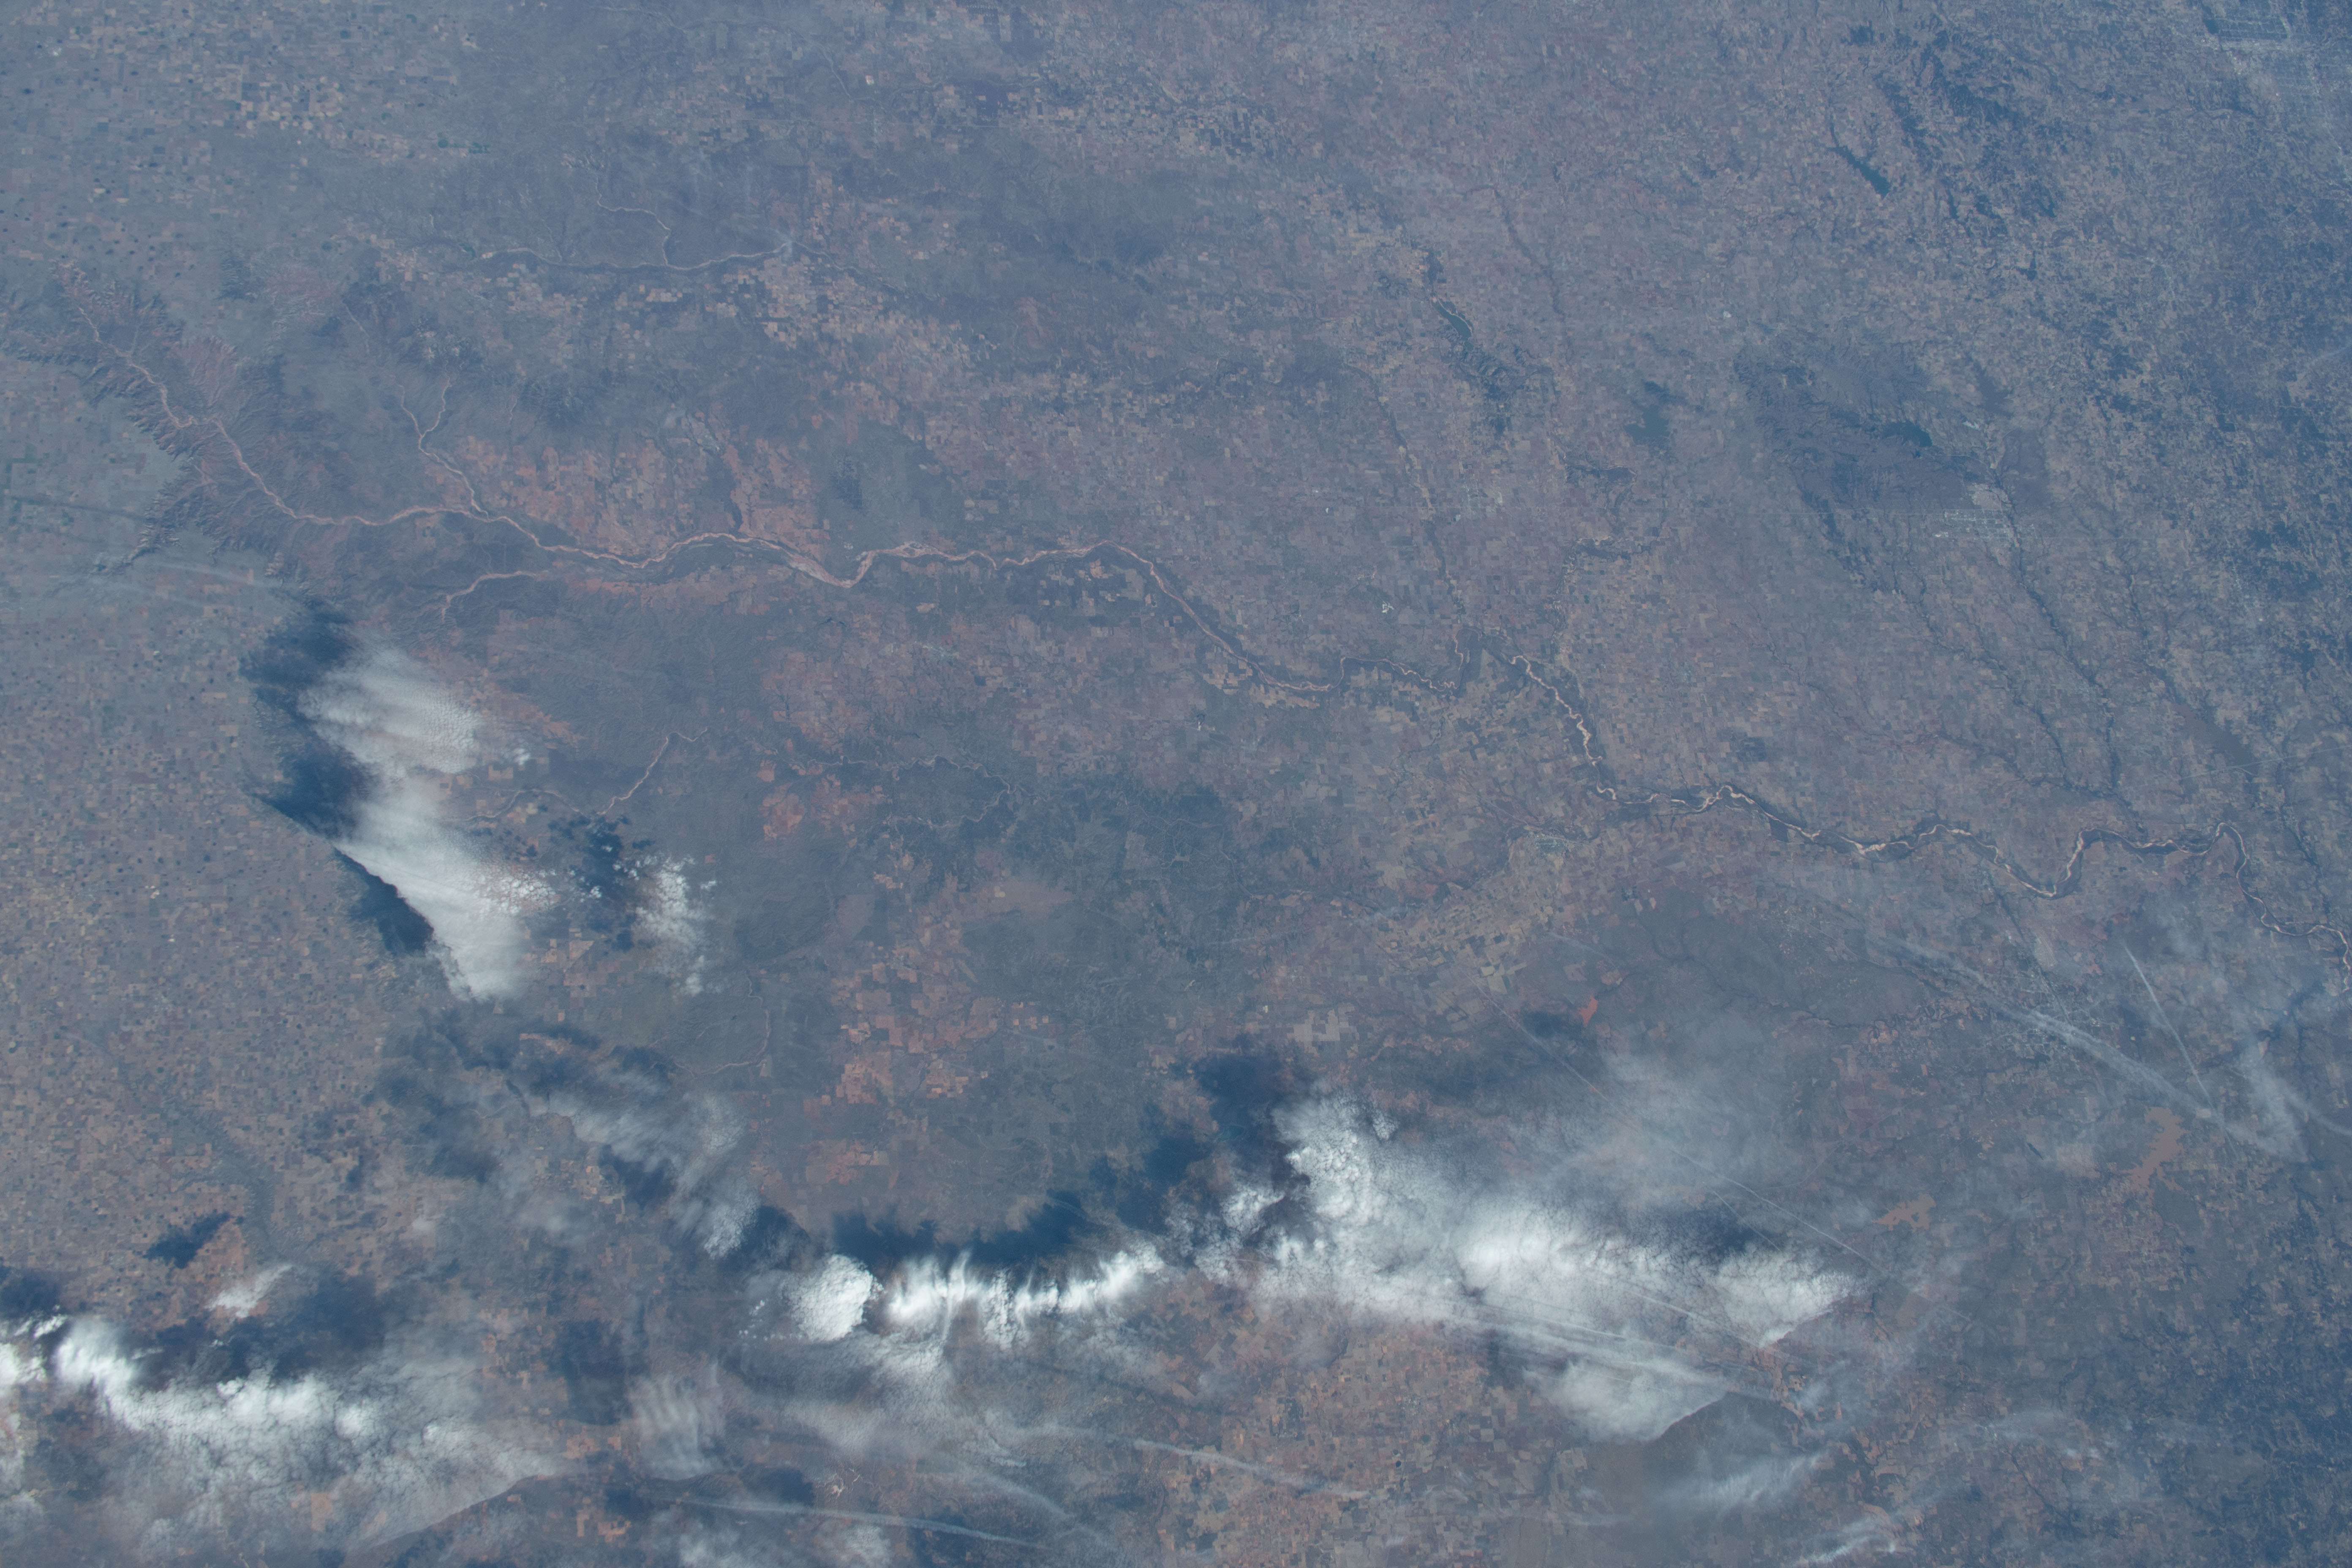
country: USA-TEXAS
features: NOT SPECIFIED, AGRICULTRAL FIELDS, RED RIVER
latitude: 34.0
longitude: -100.0
